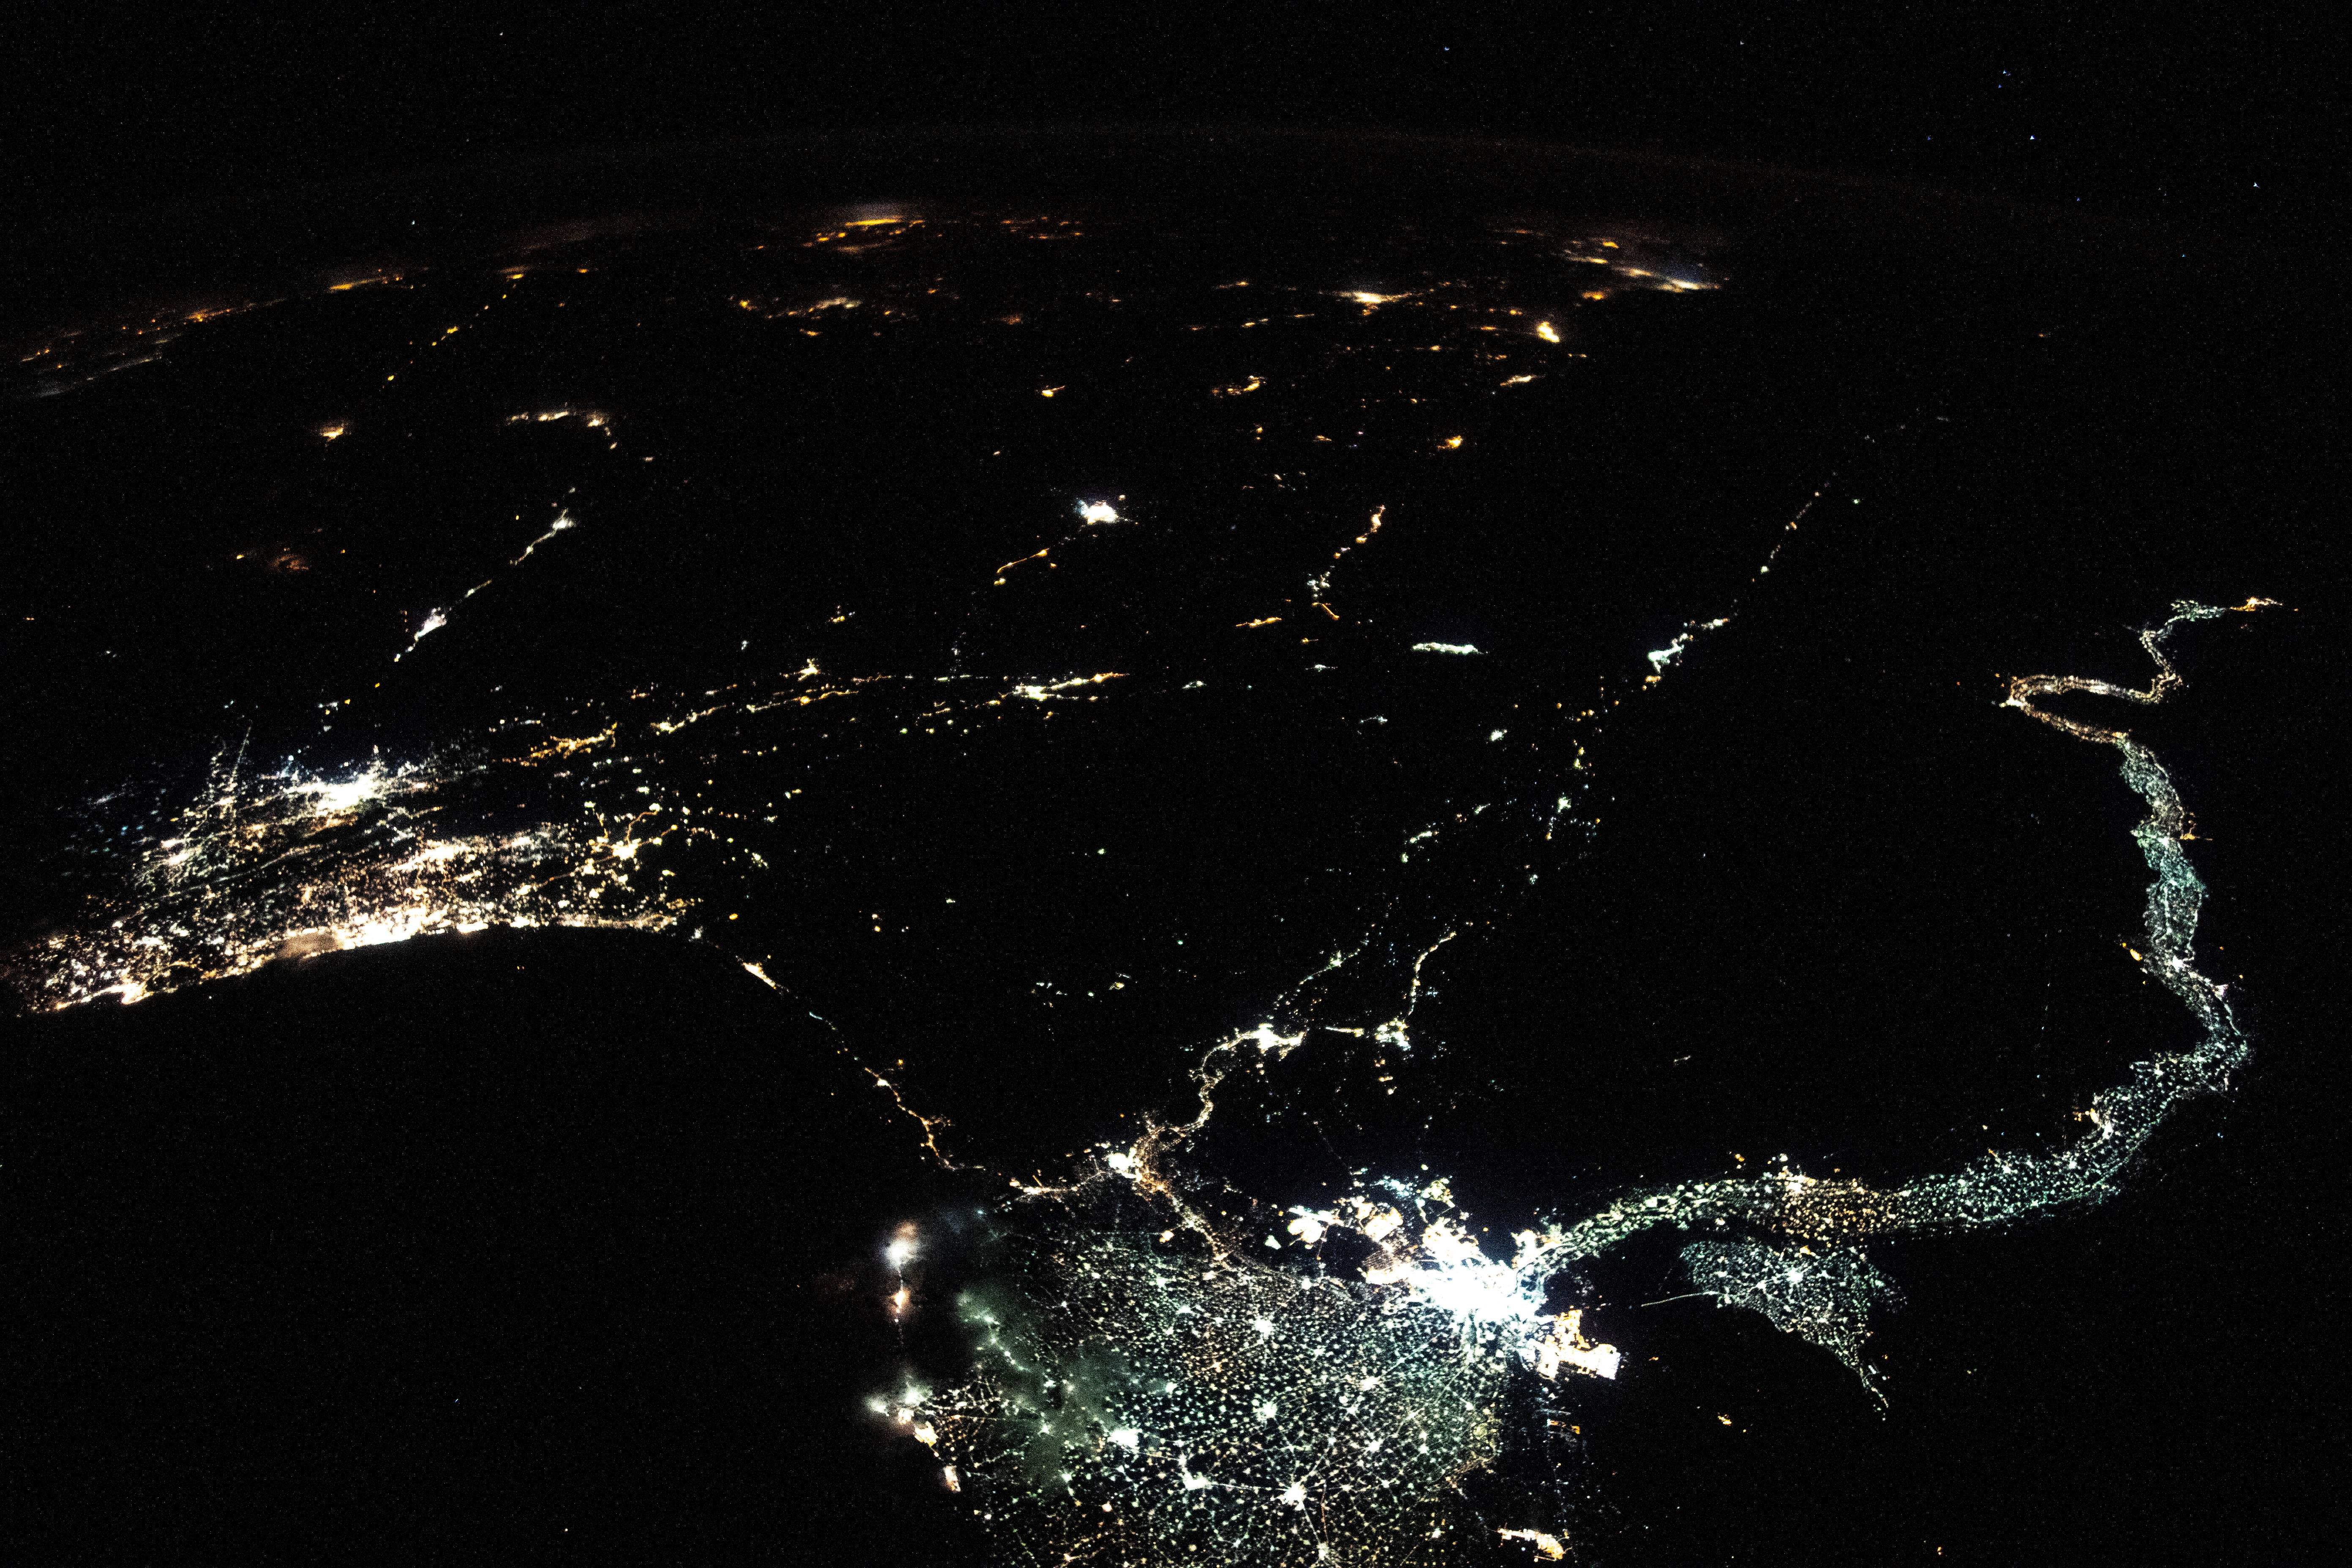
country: EGYPT
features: DARK EARTHOBS, NILE DELTA
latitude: 28.0
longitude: 34.0
